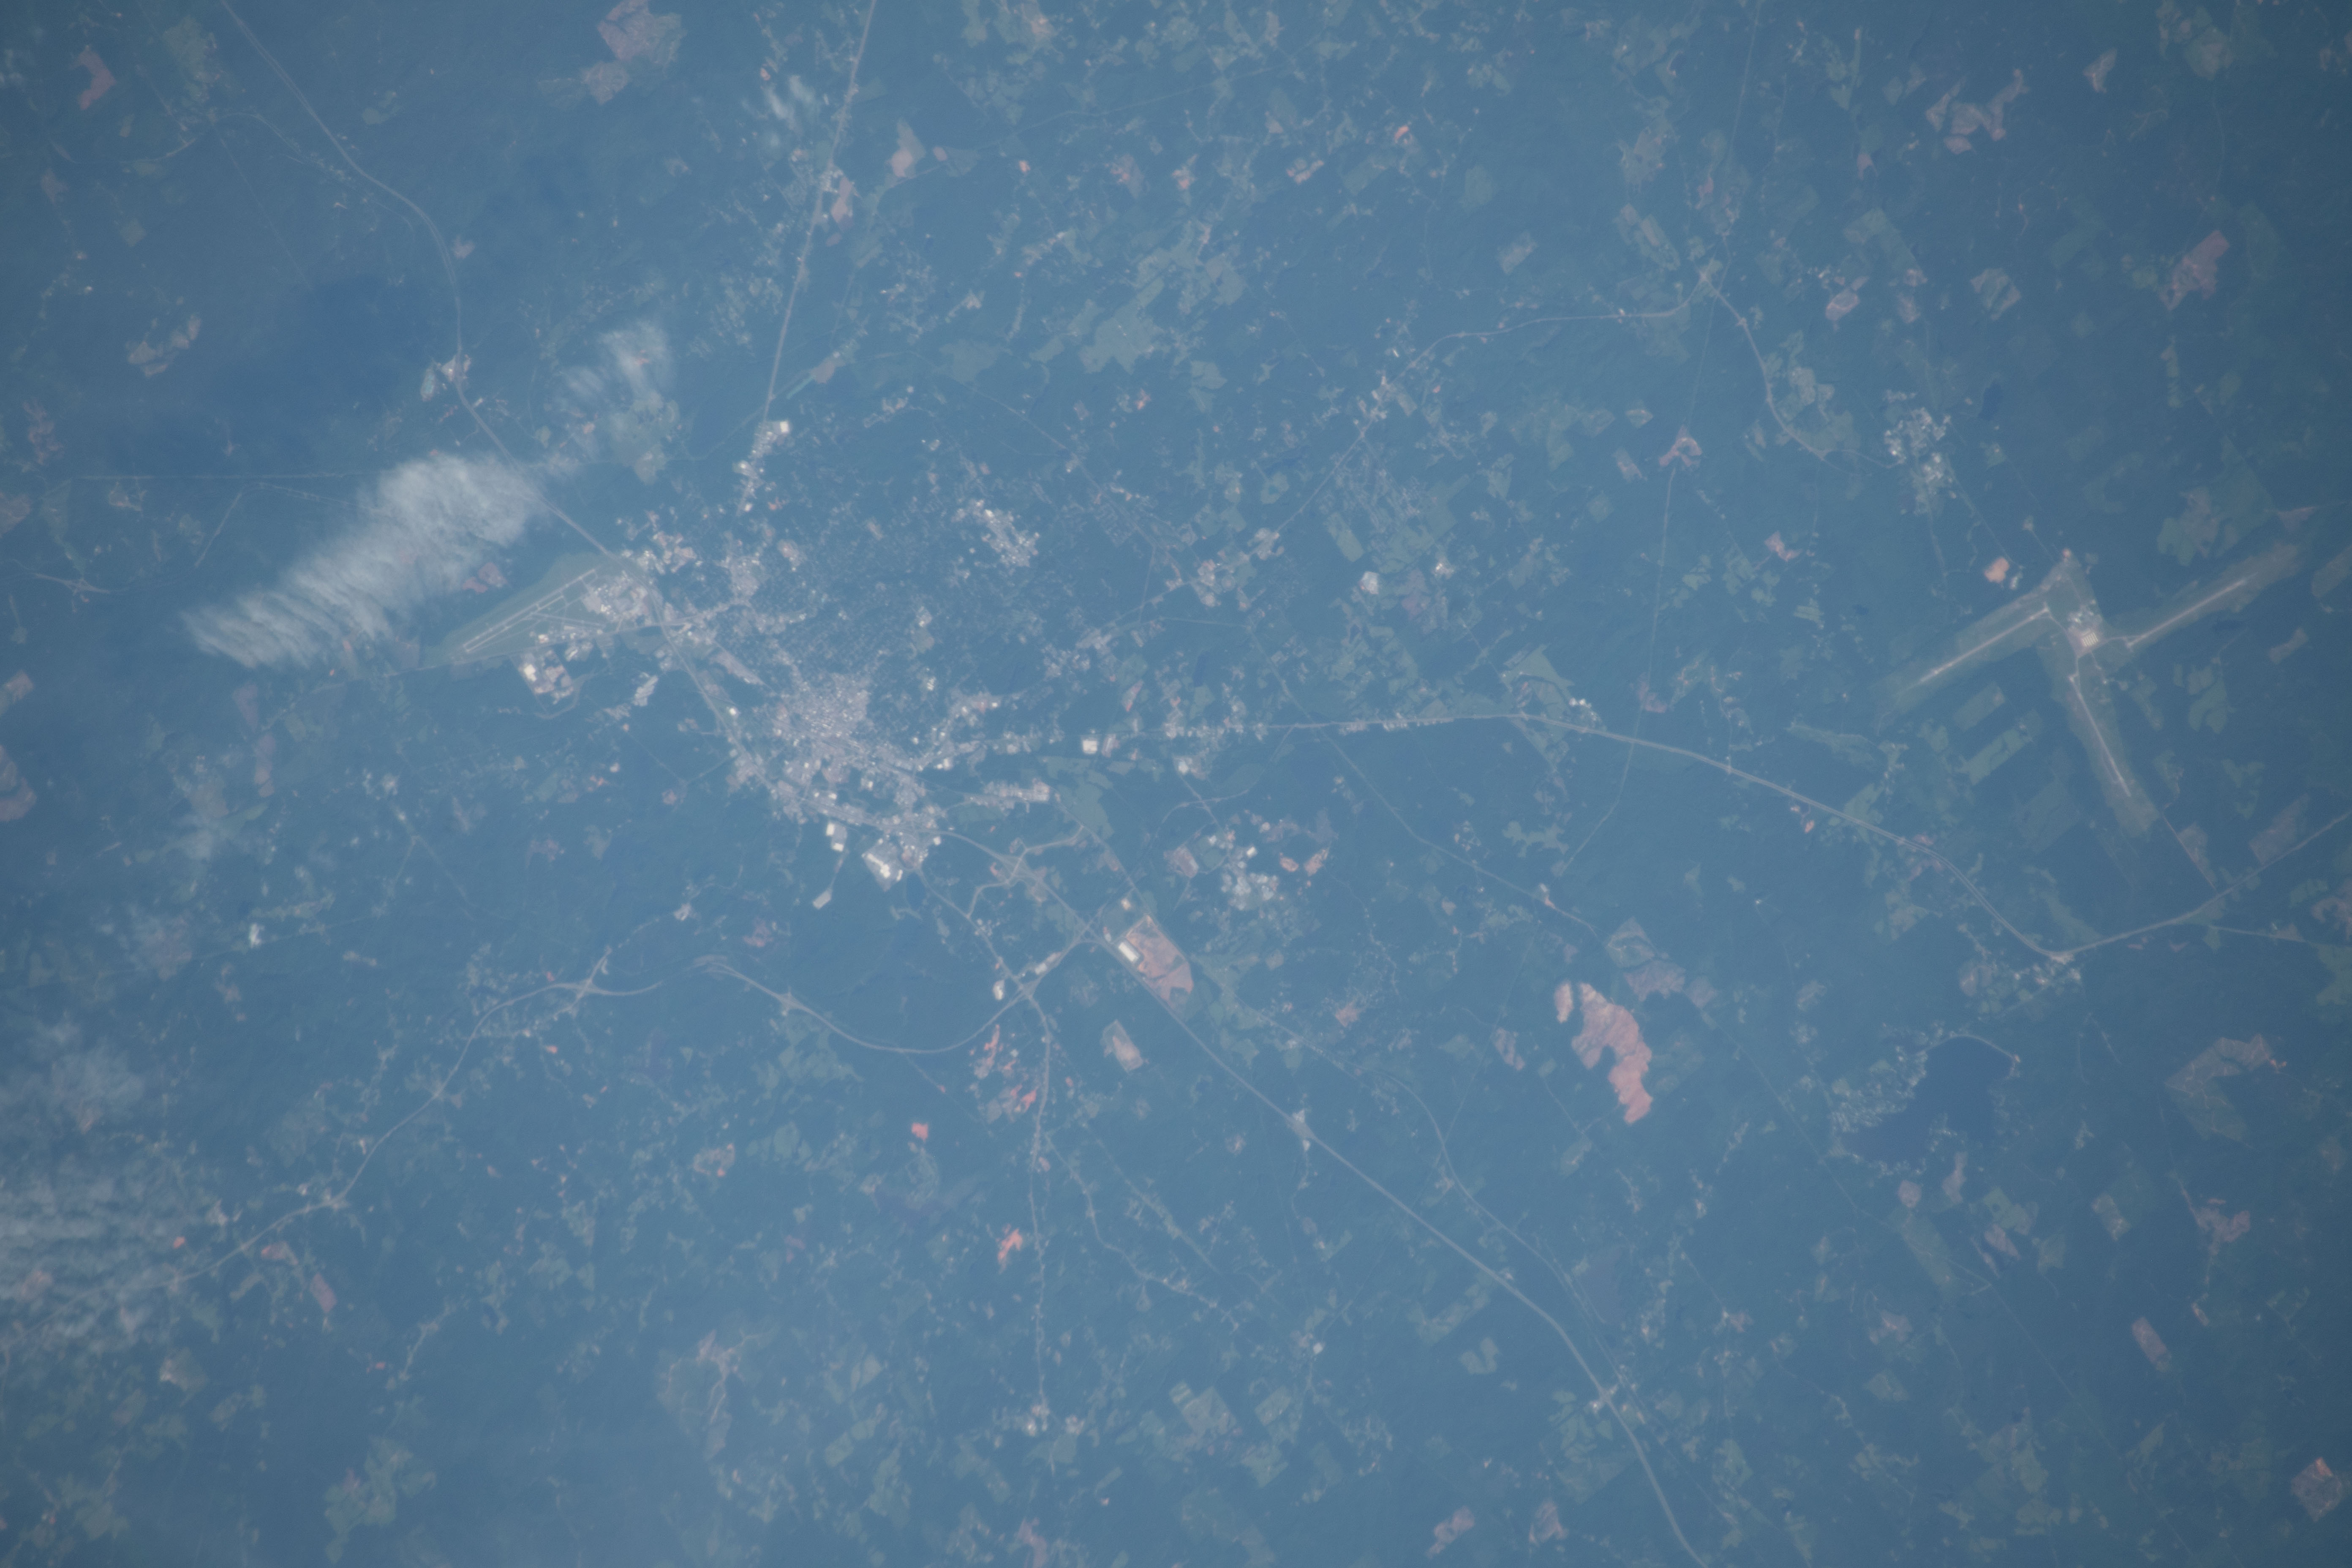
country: USA-MISSISSIPPI
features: MERIDIAN, BAILEY, LAUDERDALE, MARION
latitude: 32.4
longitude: -88.7
